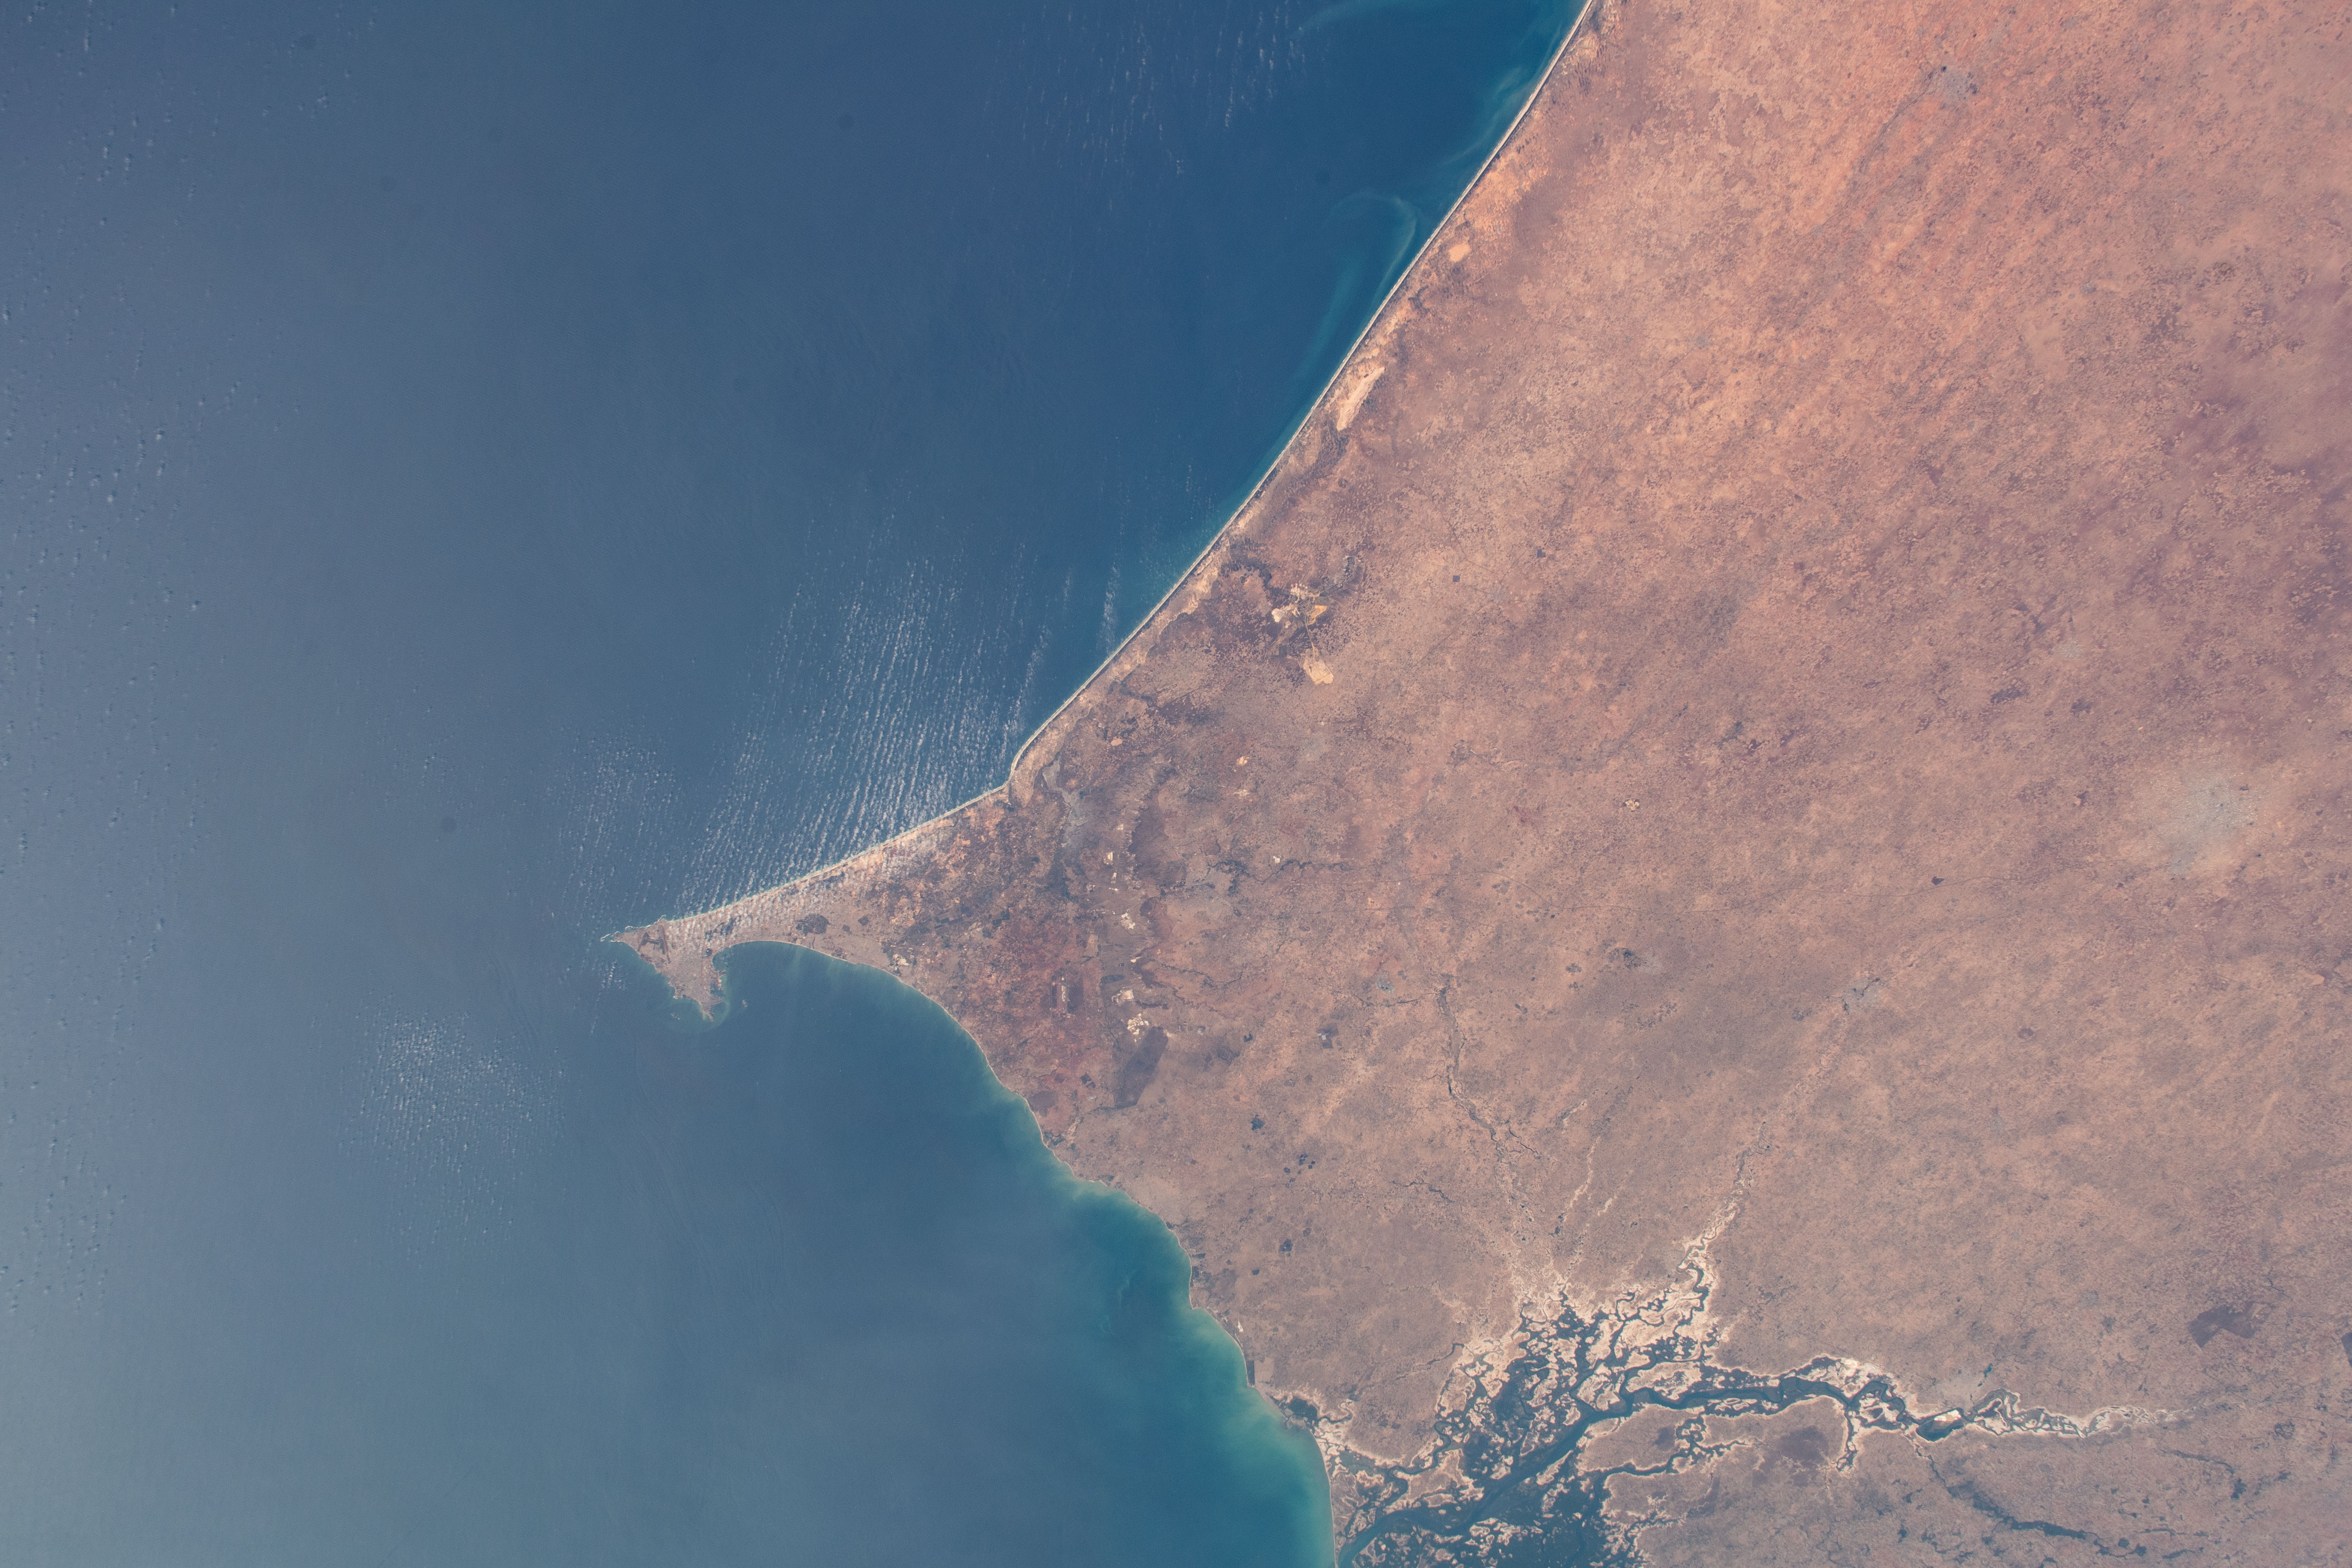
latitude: 15.0
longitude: -17.0
